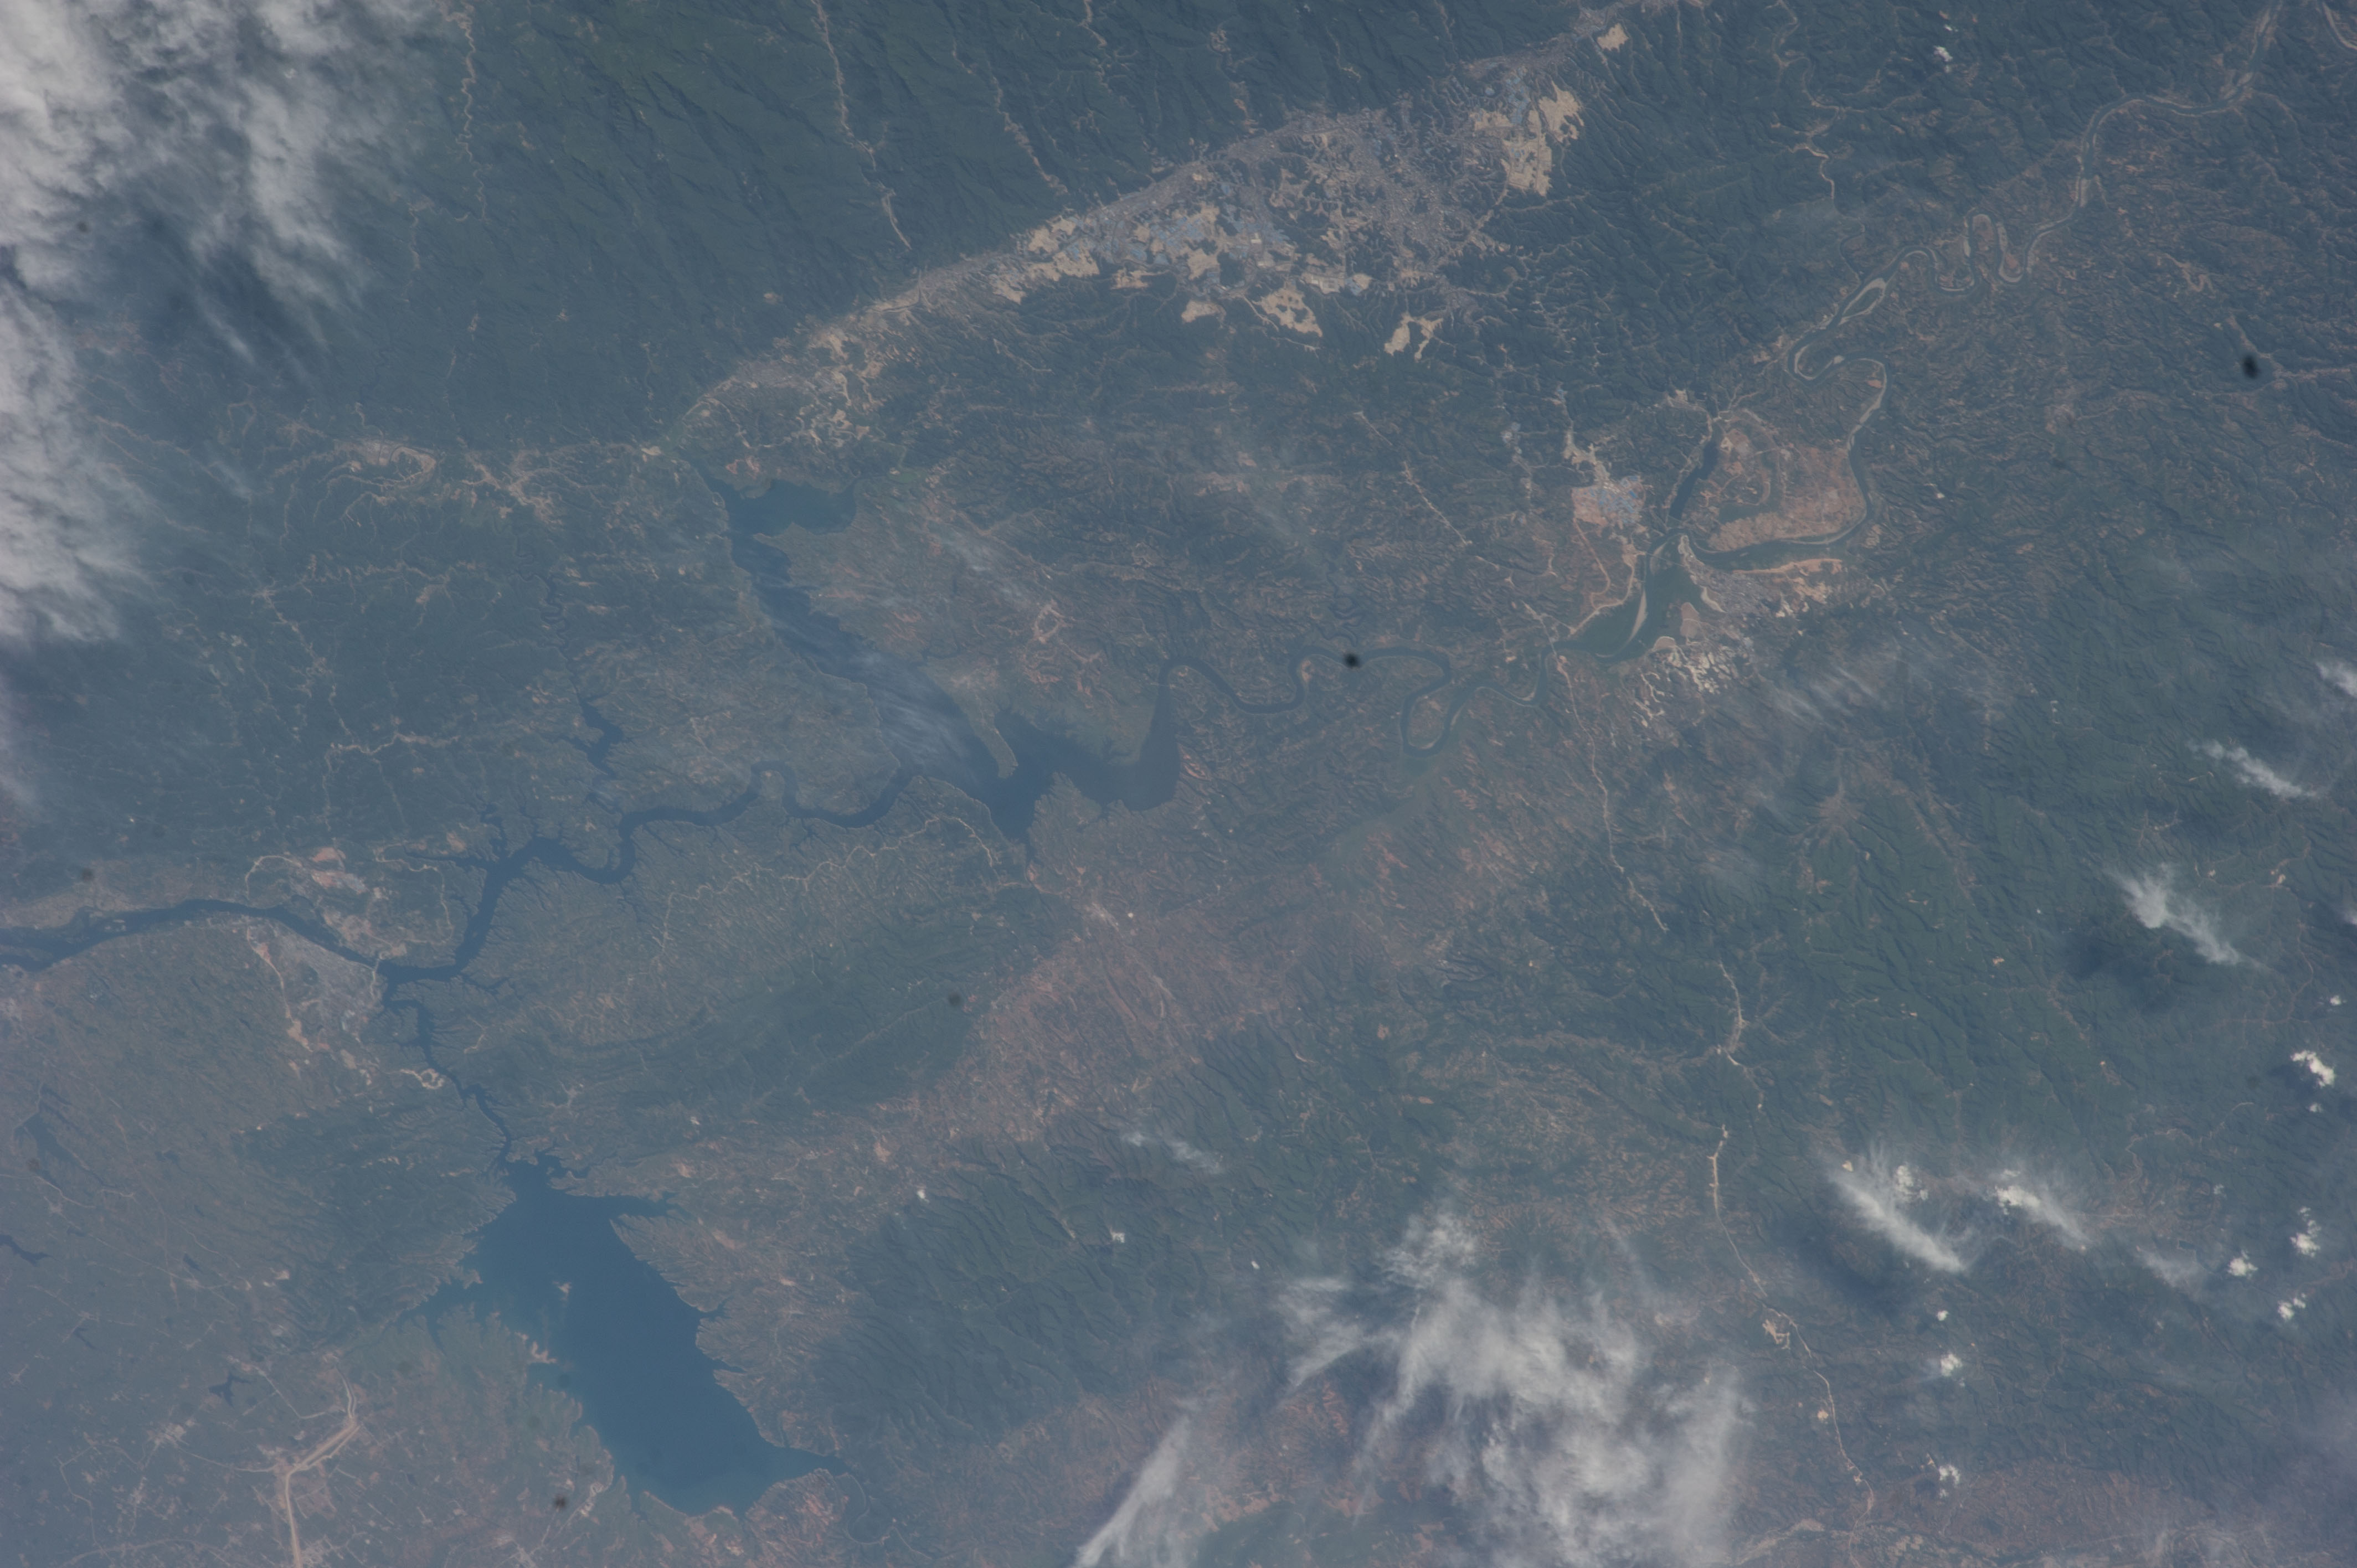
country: CHINA
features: SHIYAN, YUNYANG, HANSHUI RIVER, HAN RIVER, HAN JIANG, DANJIANGKOU RESERVOIR
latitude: 32.7
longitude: 111.1
